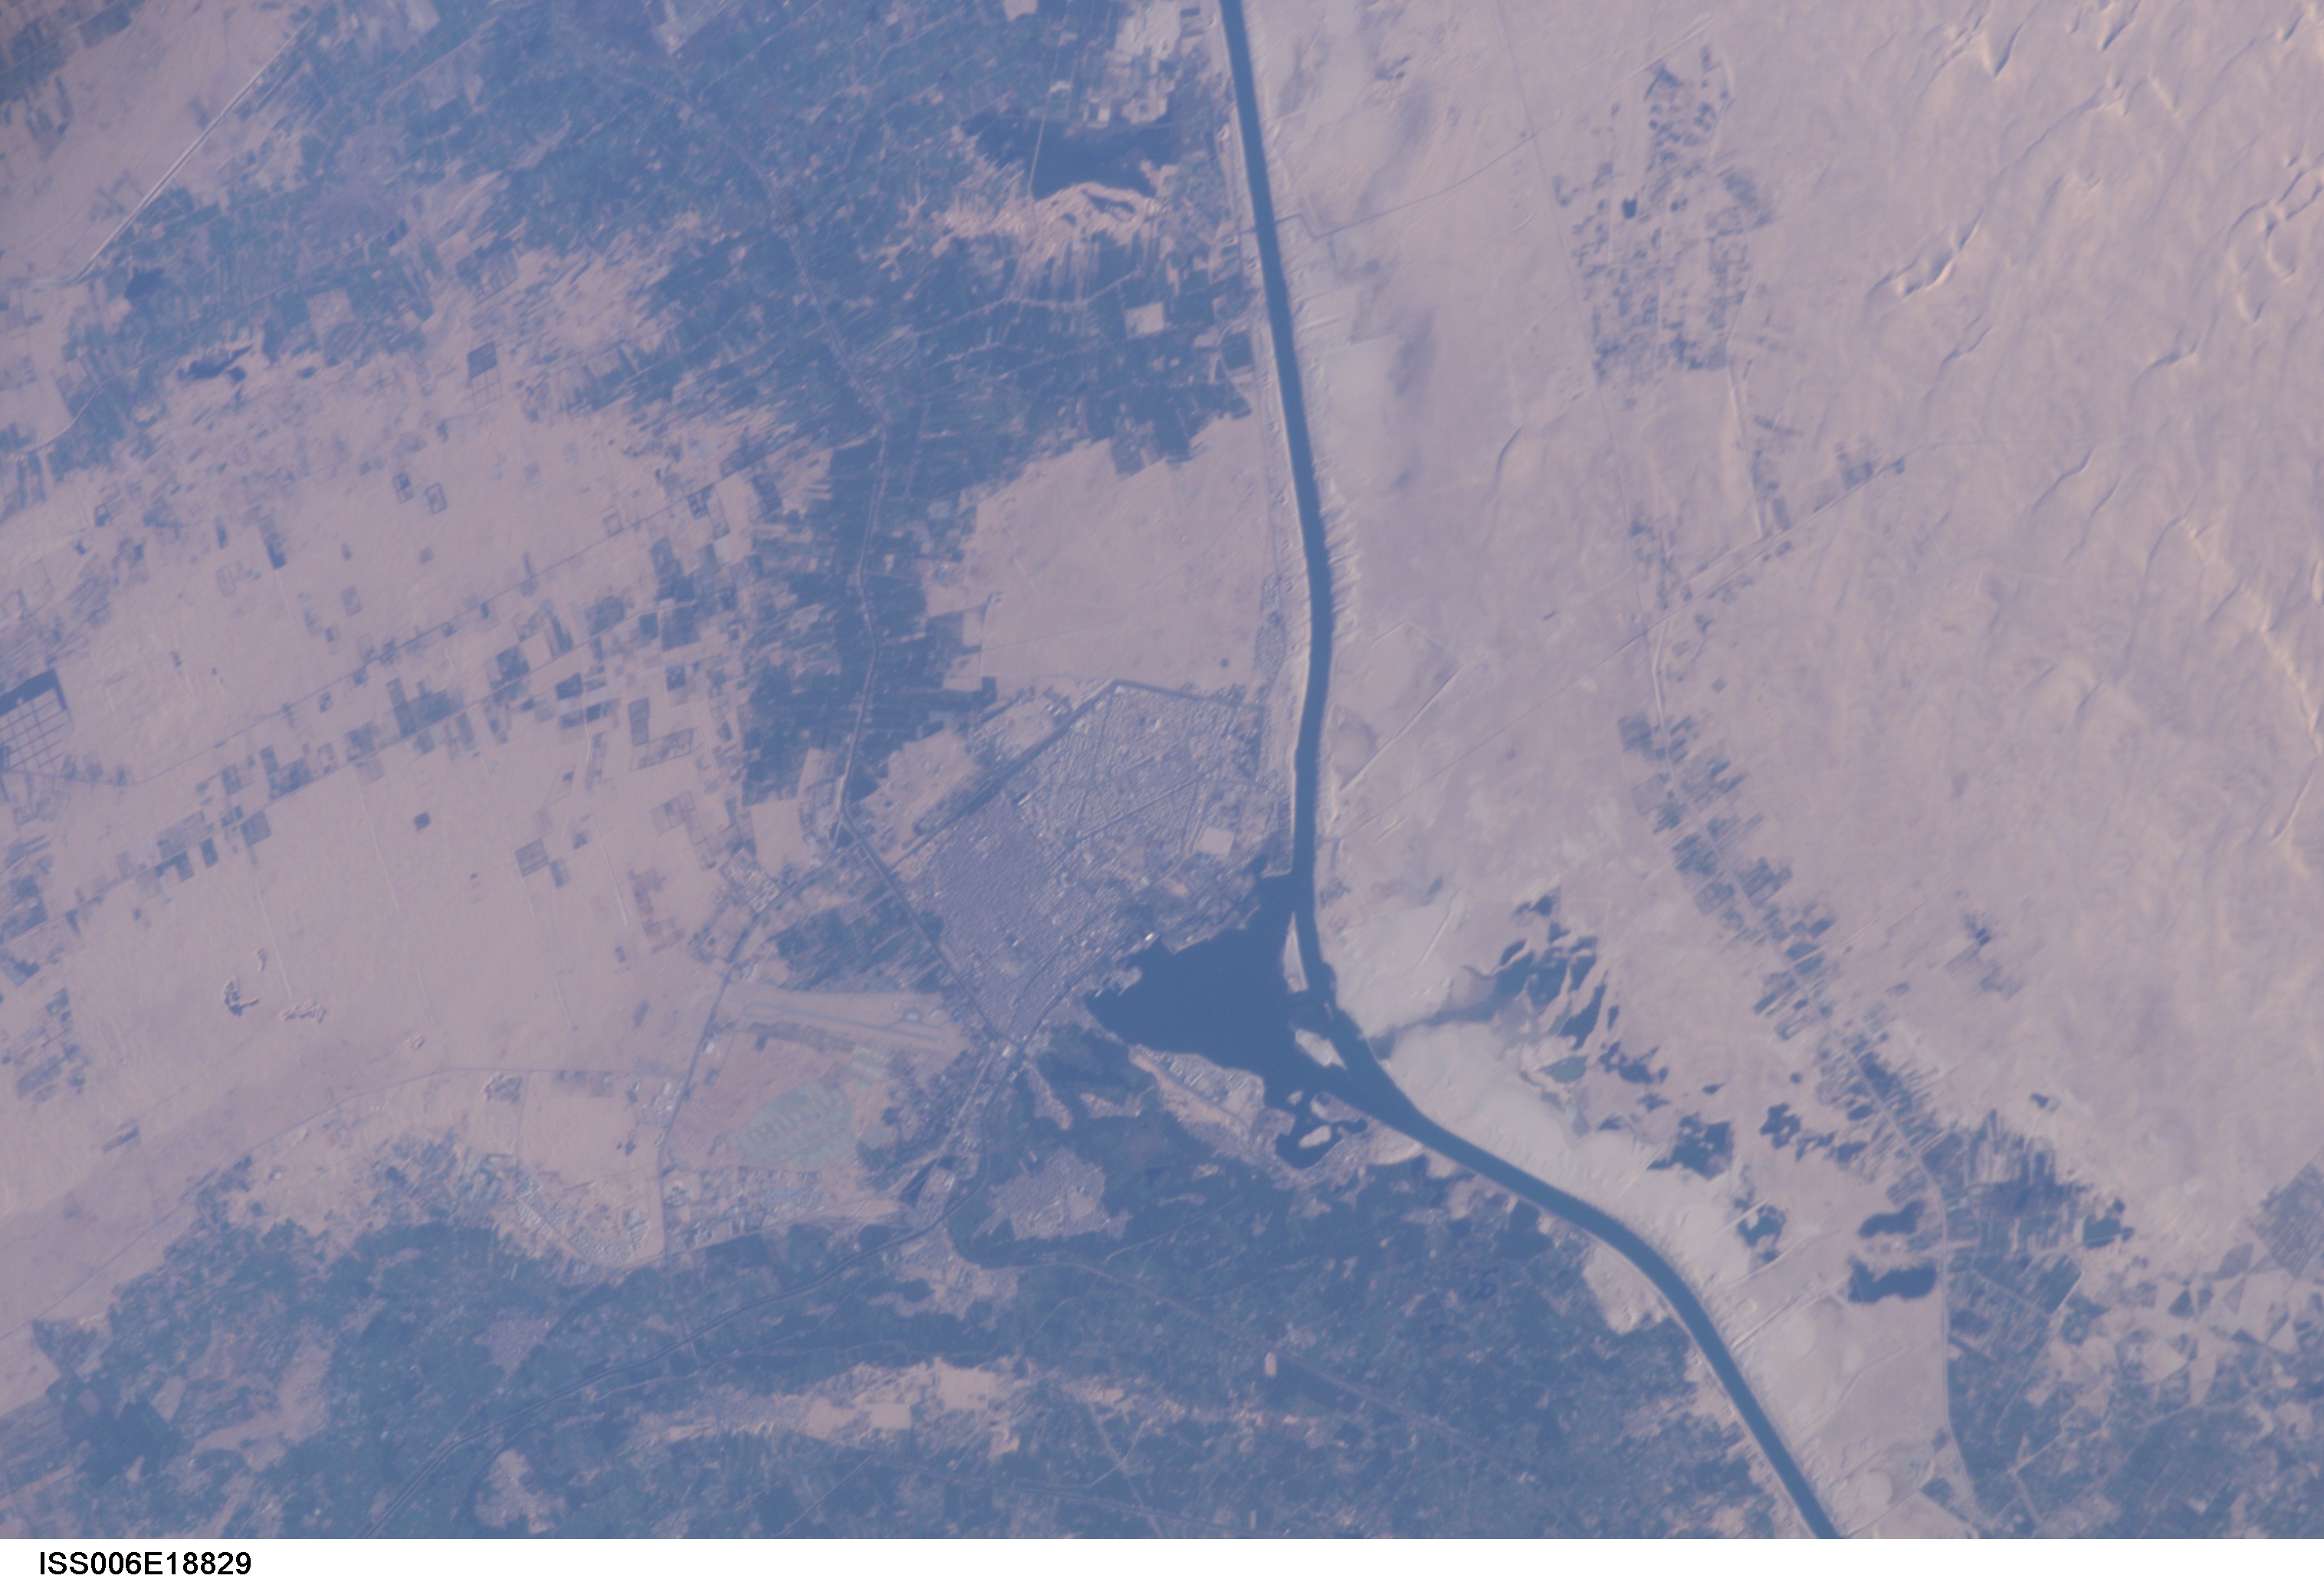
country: EGYPT
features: SUEZ CANAL, EL ISMALIA
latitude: 30.5
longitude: 32.5
